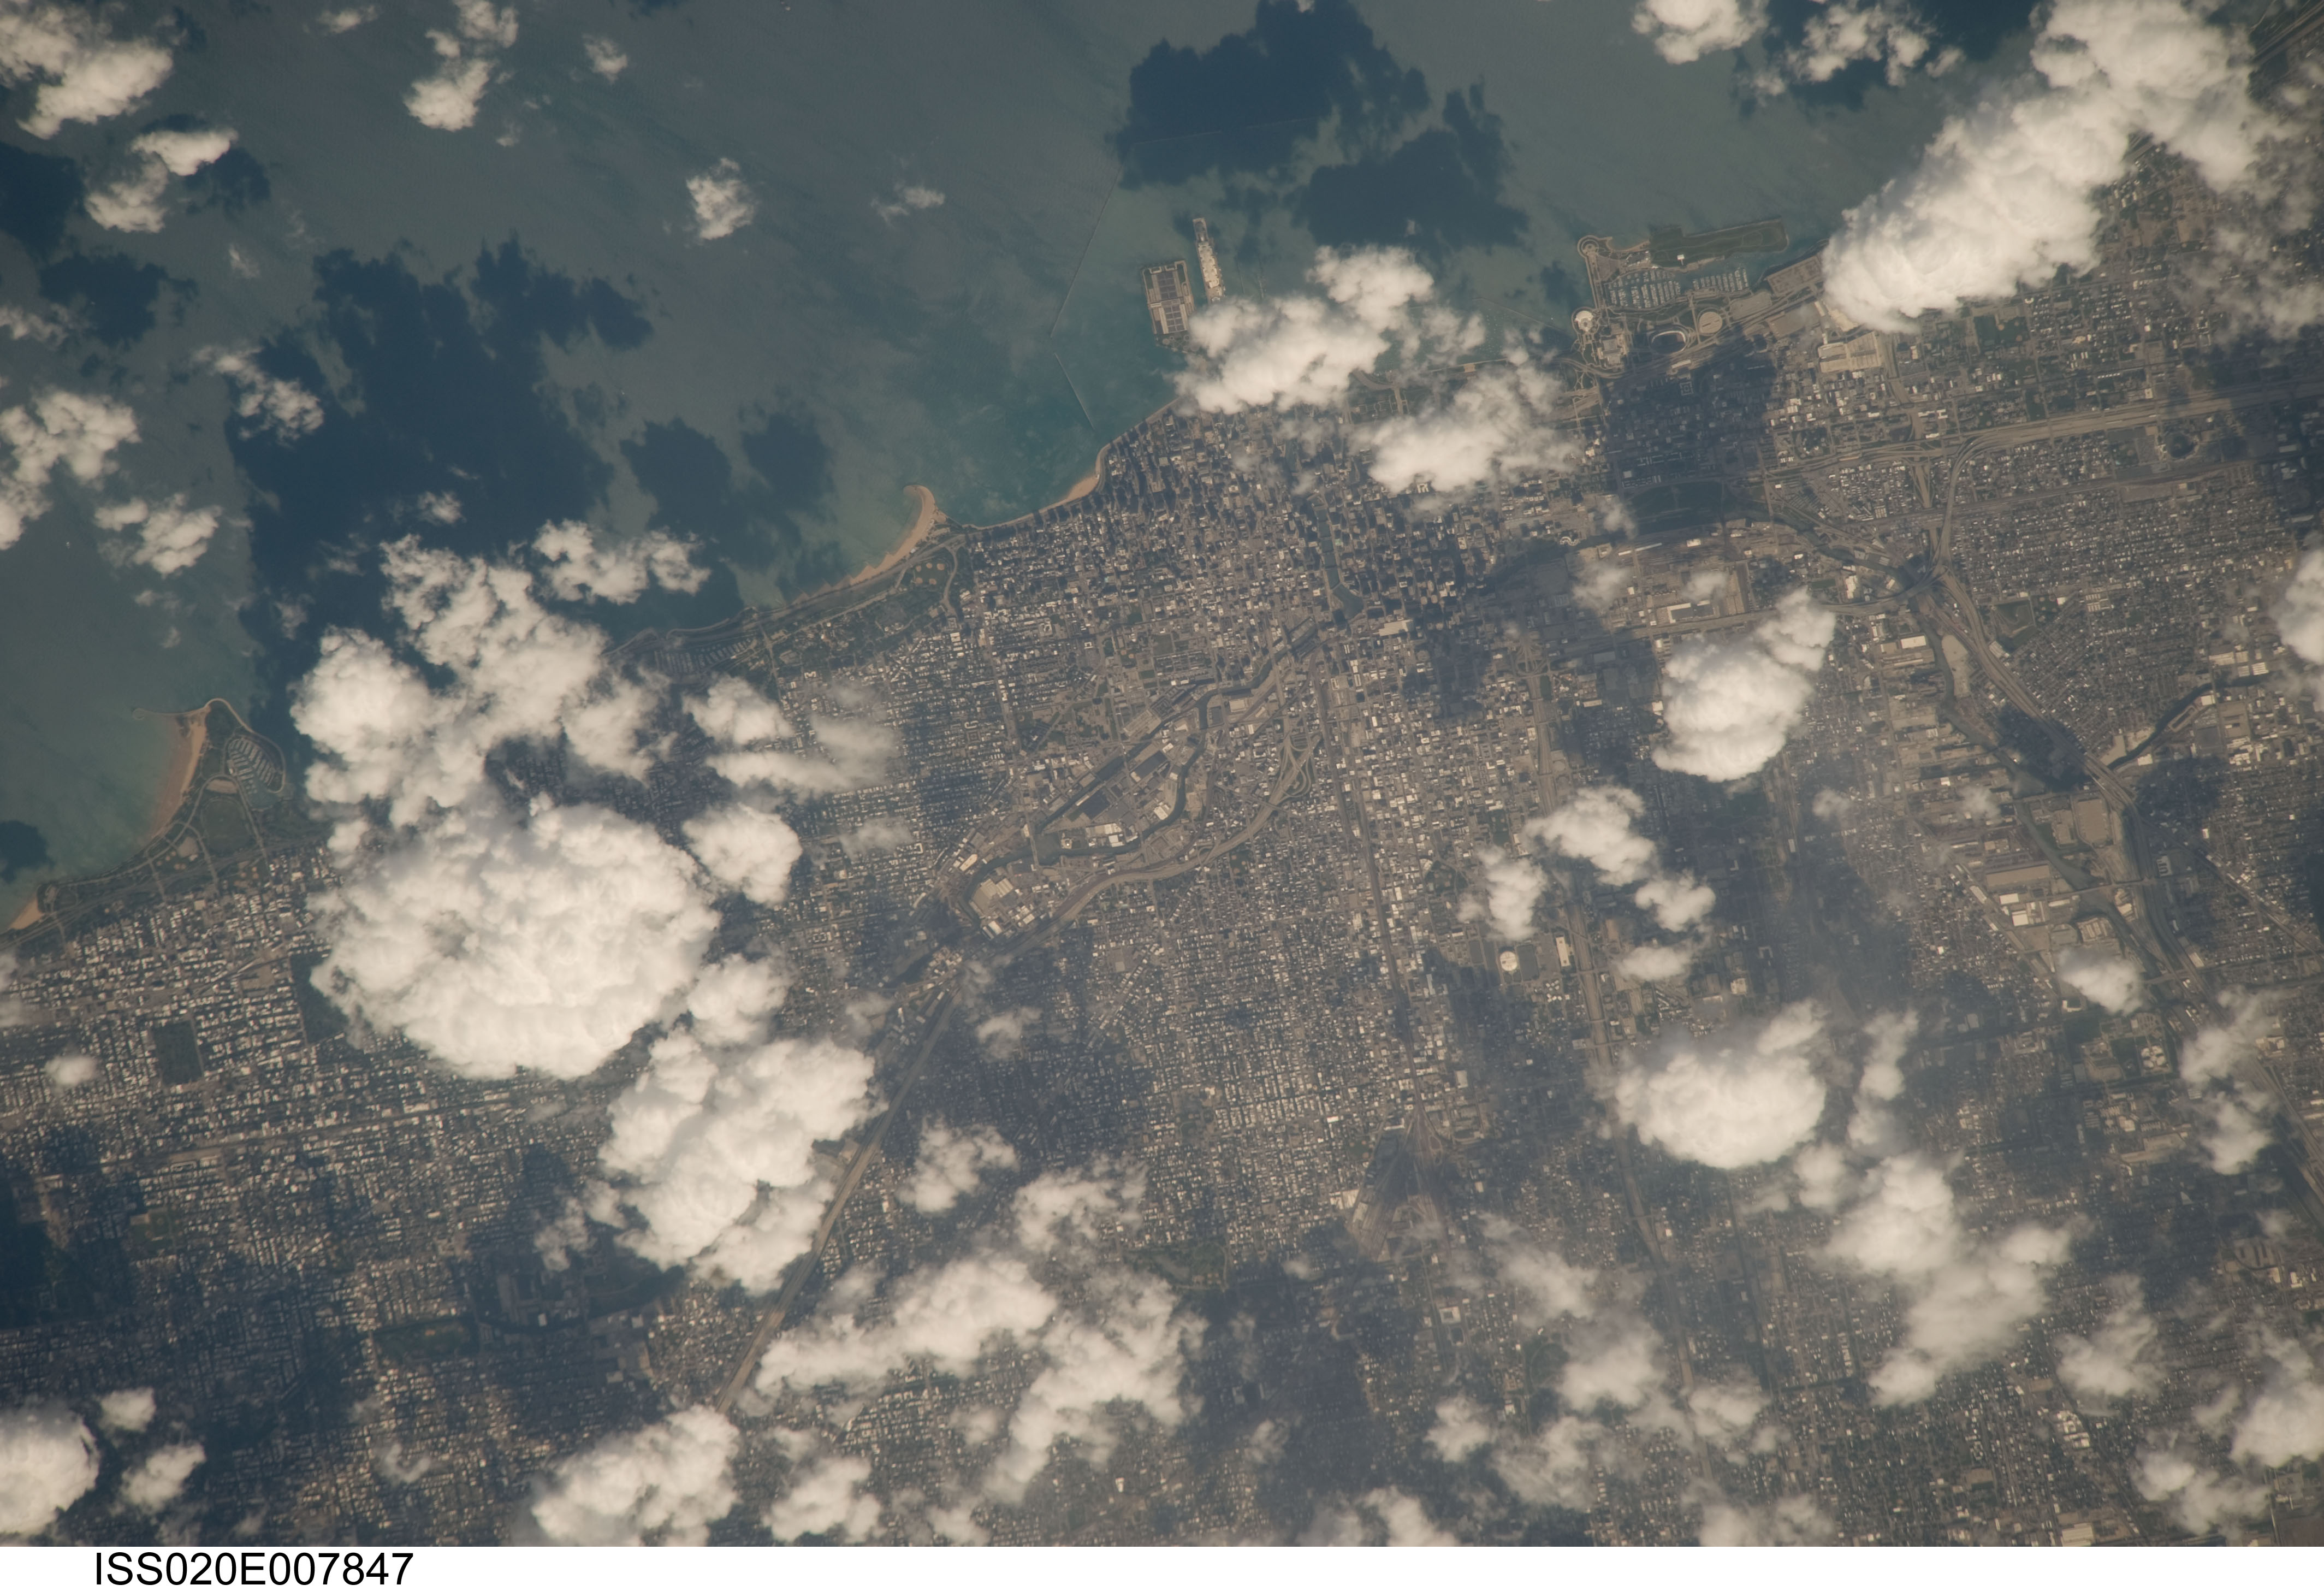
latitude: 41.9
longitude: -87.7
